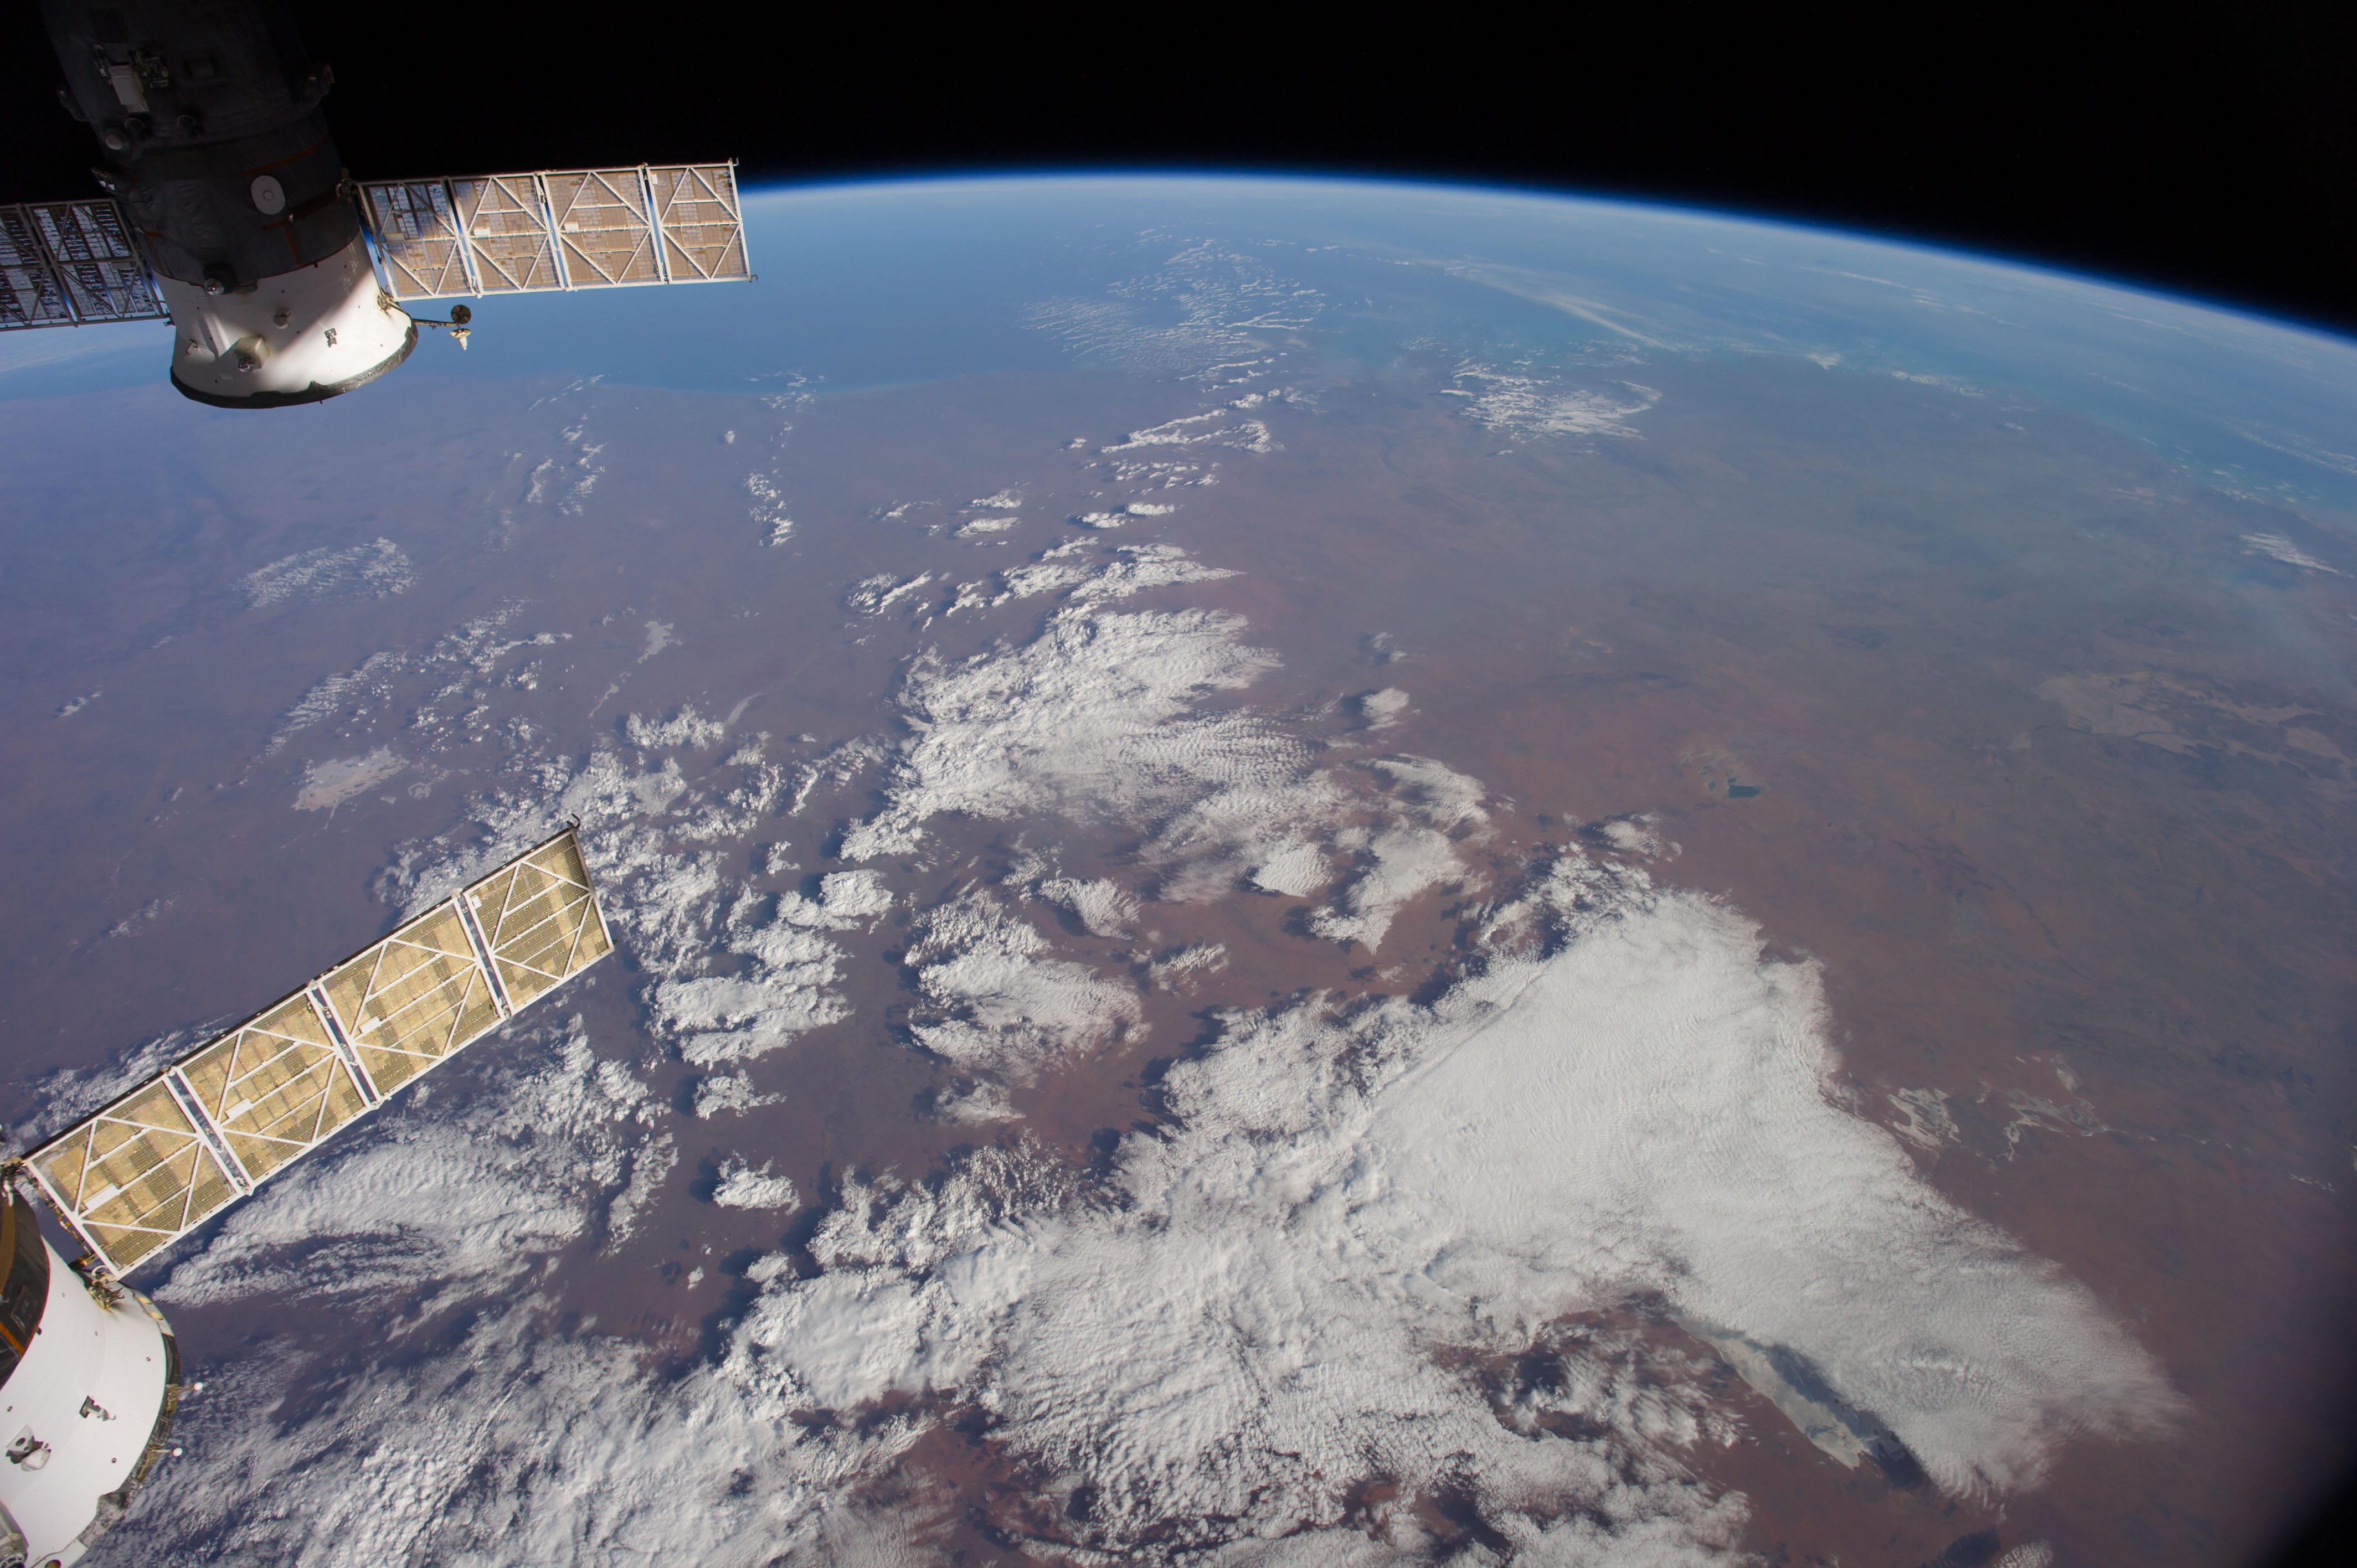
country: AUSTRALIA-WA
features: INDIAN O., L. GREGORY, L. MACKAY, GREAT SANDY DES., ATMOSPHERIC LIMB
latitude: -21.5
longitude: 125.5
